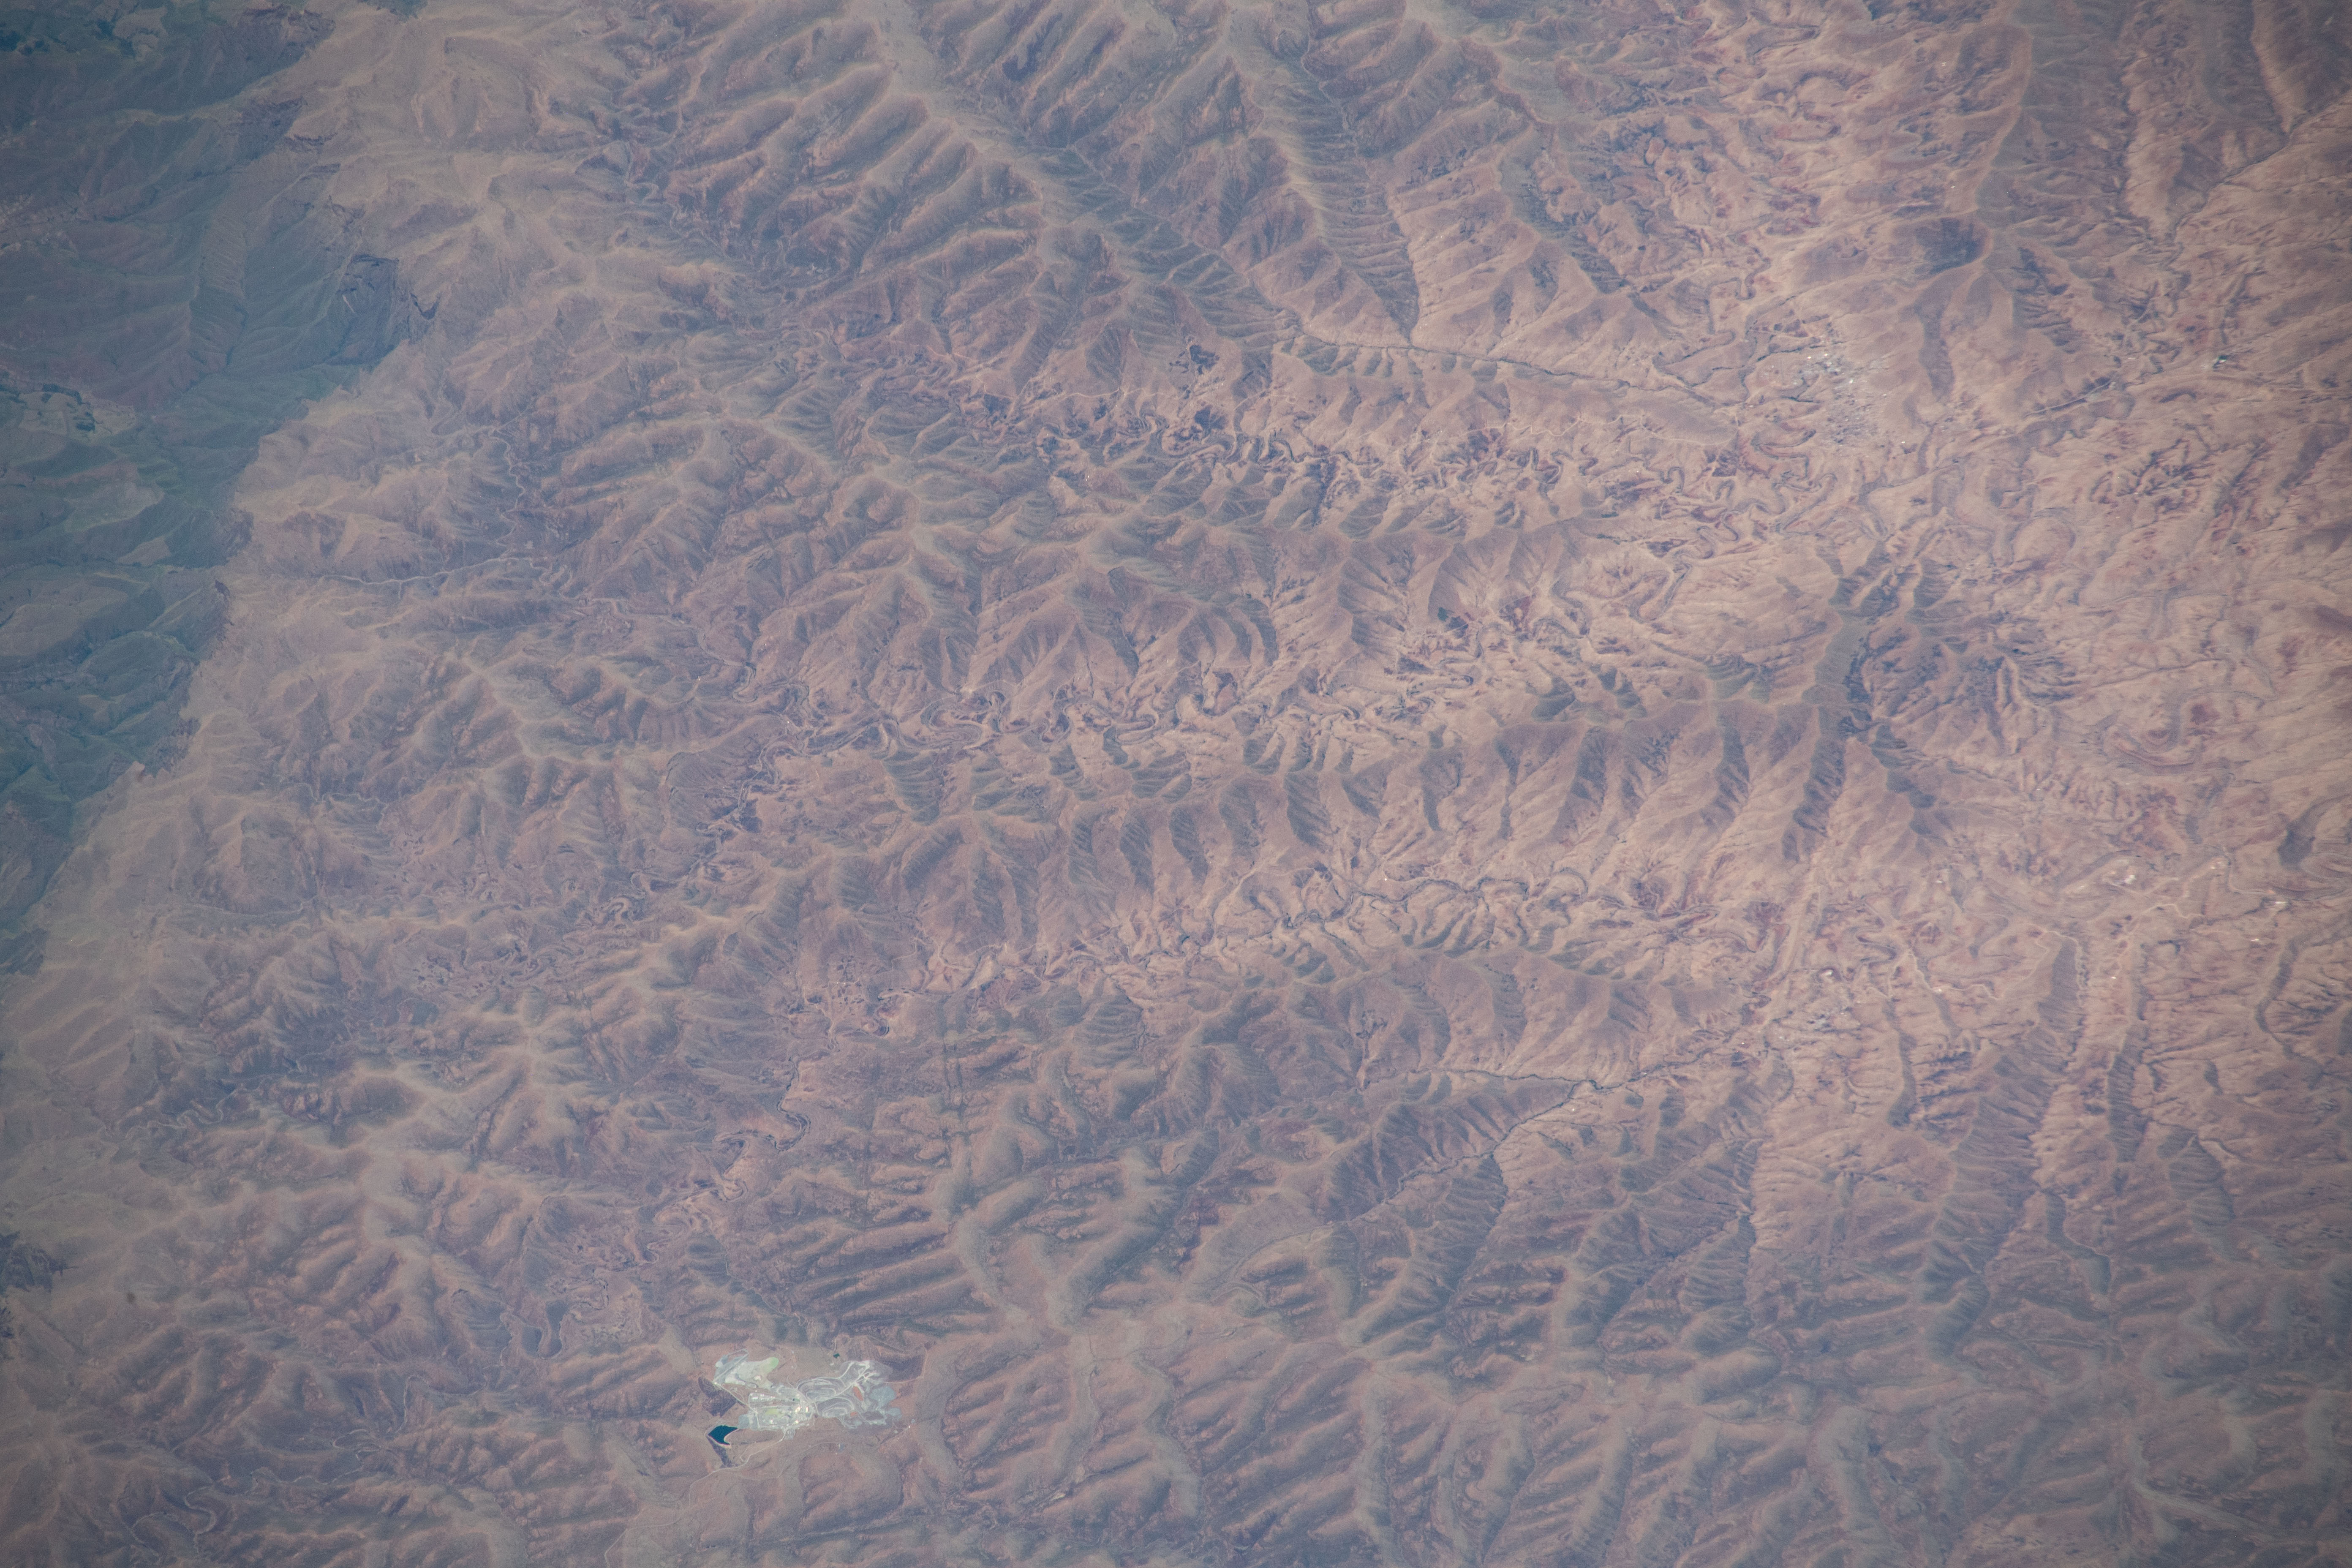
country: LESOTHO
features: LESTENG DIAMOND MINE, MOKHOTLONG
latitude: -29.1
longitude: 29.0
